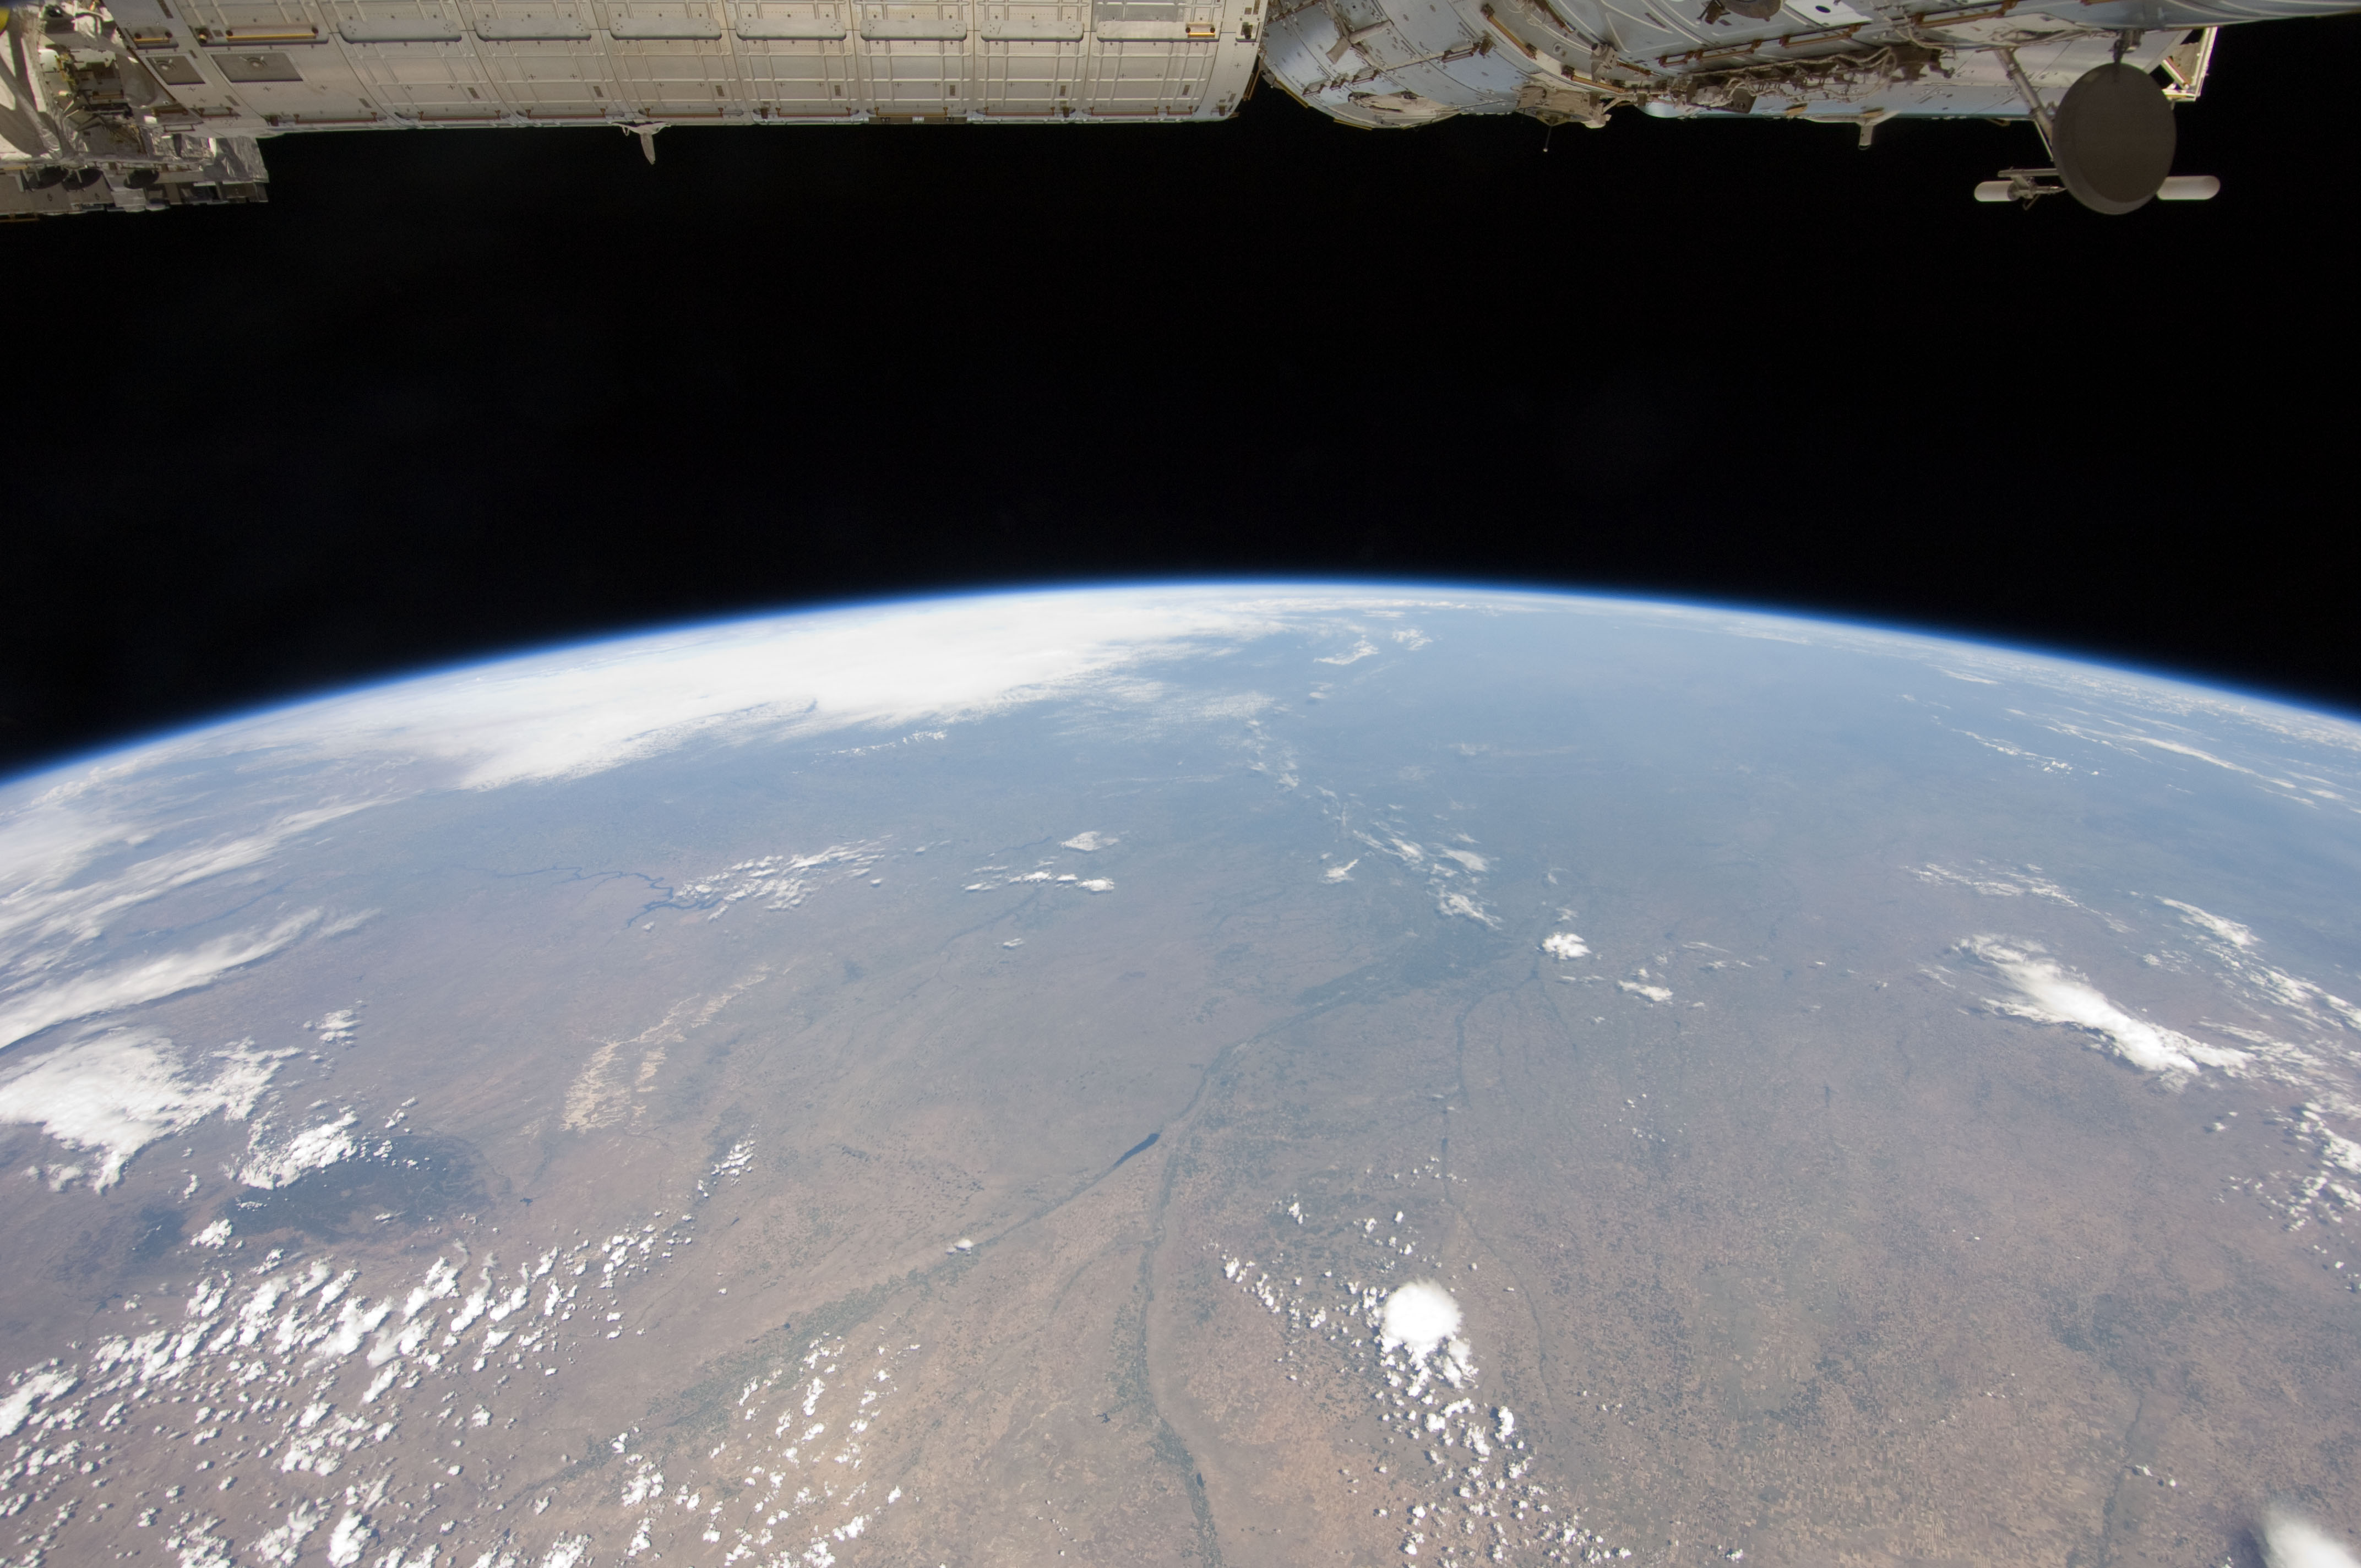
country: USA-NEBRASKA
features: PAN-GREAT PLAINS, PLATTE RIVERS, MISSOURI R., BLACK HILLS, SAND HILLS, ISS
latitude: 42.0
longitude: -99.5
